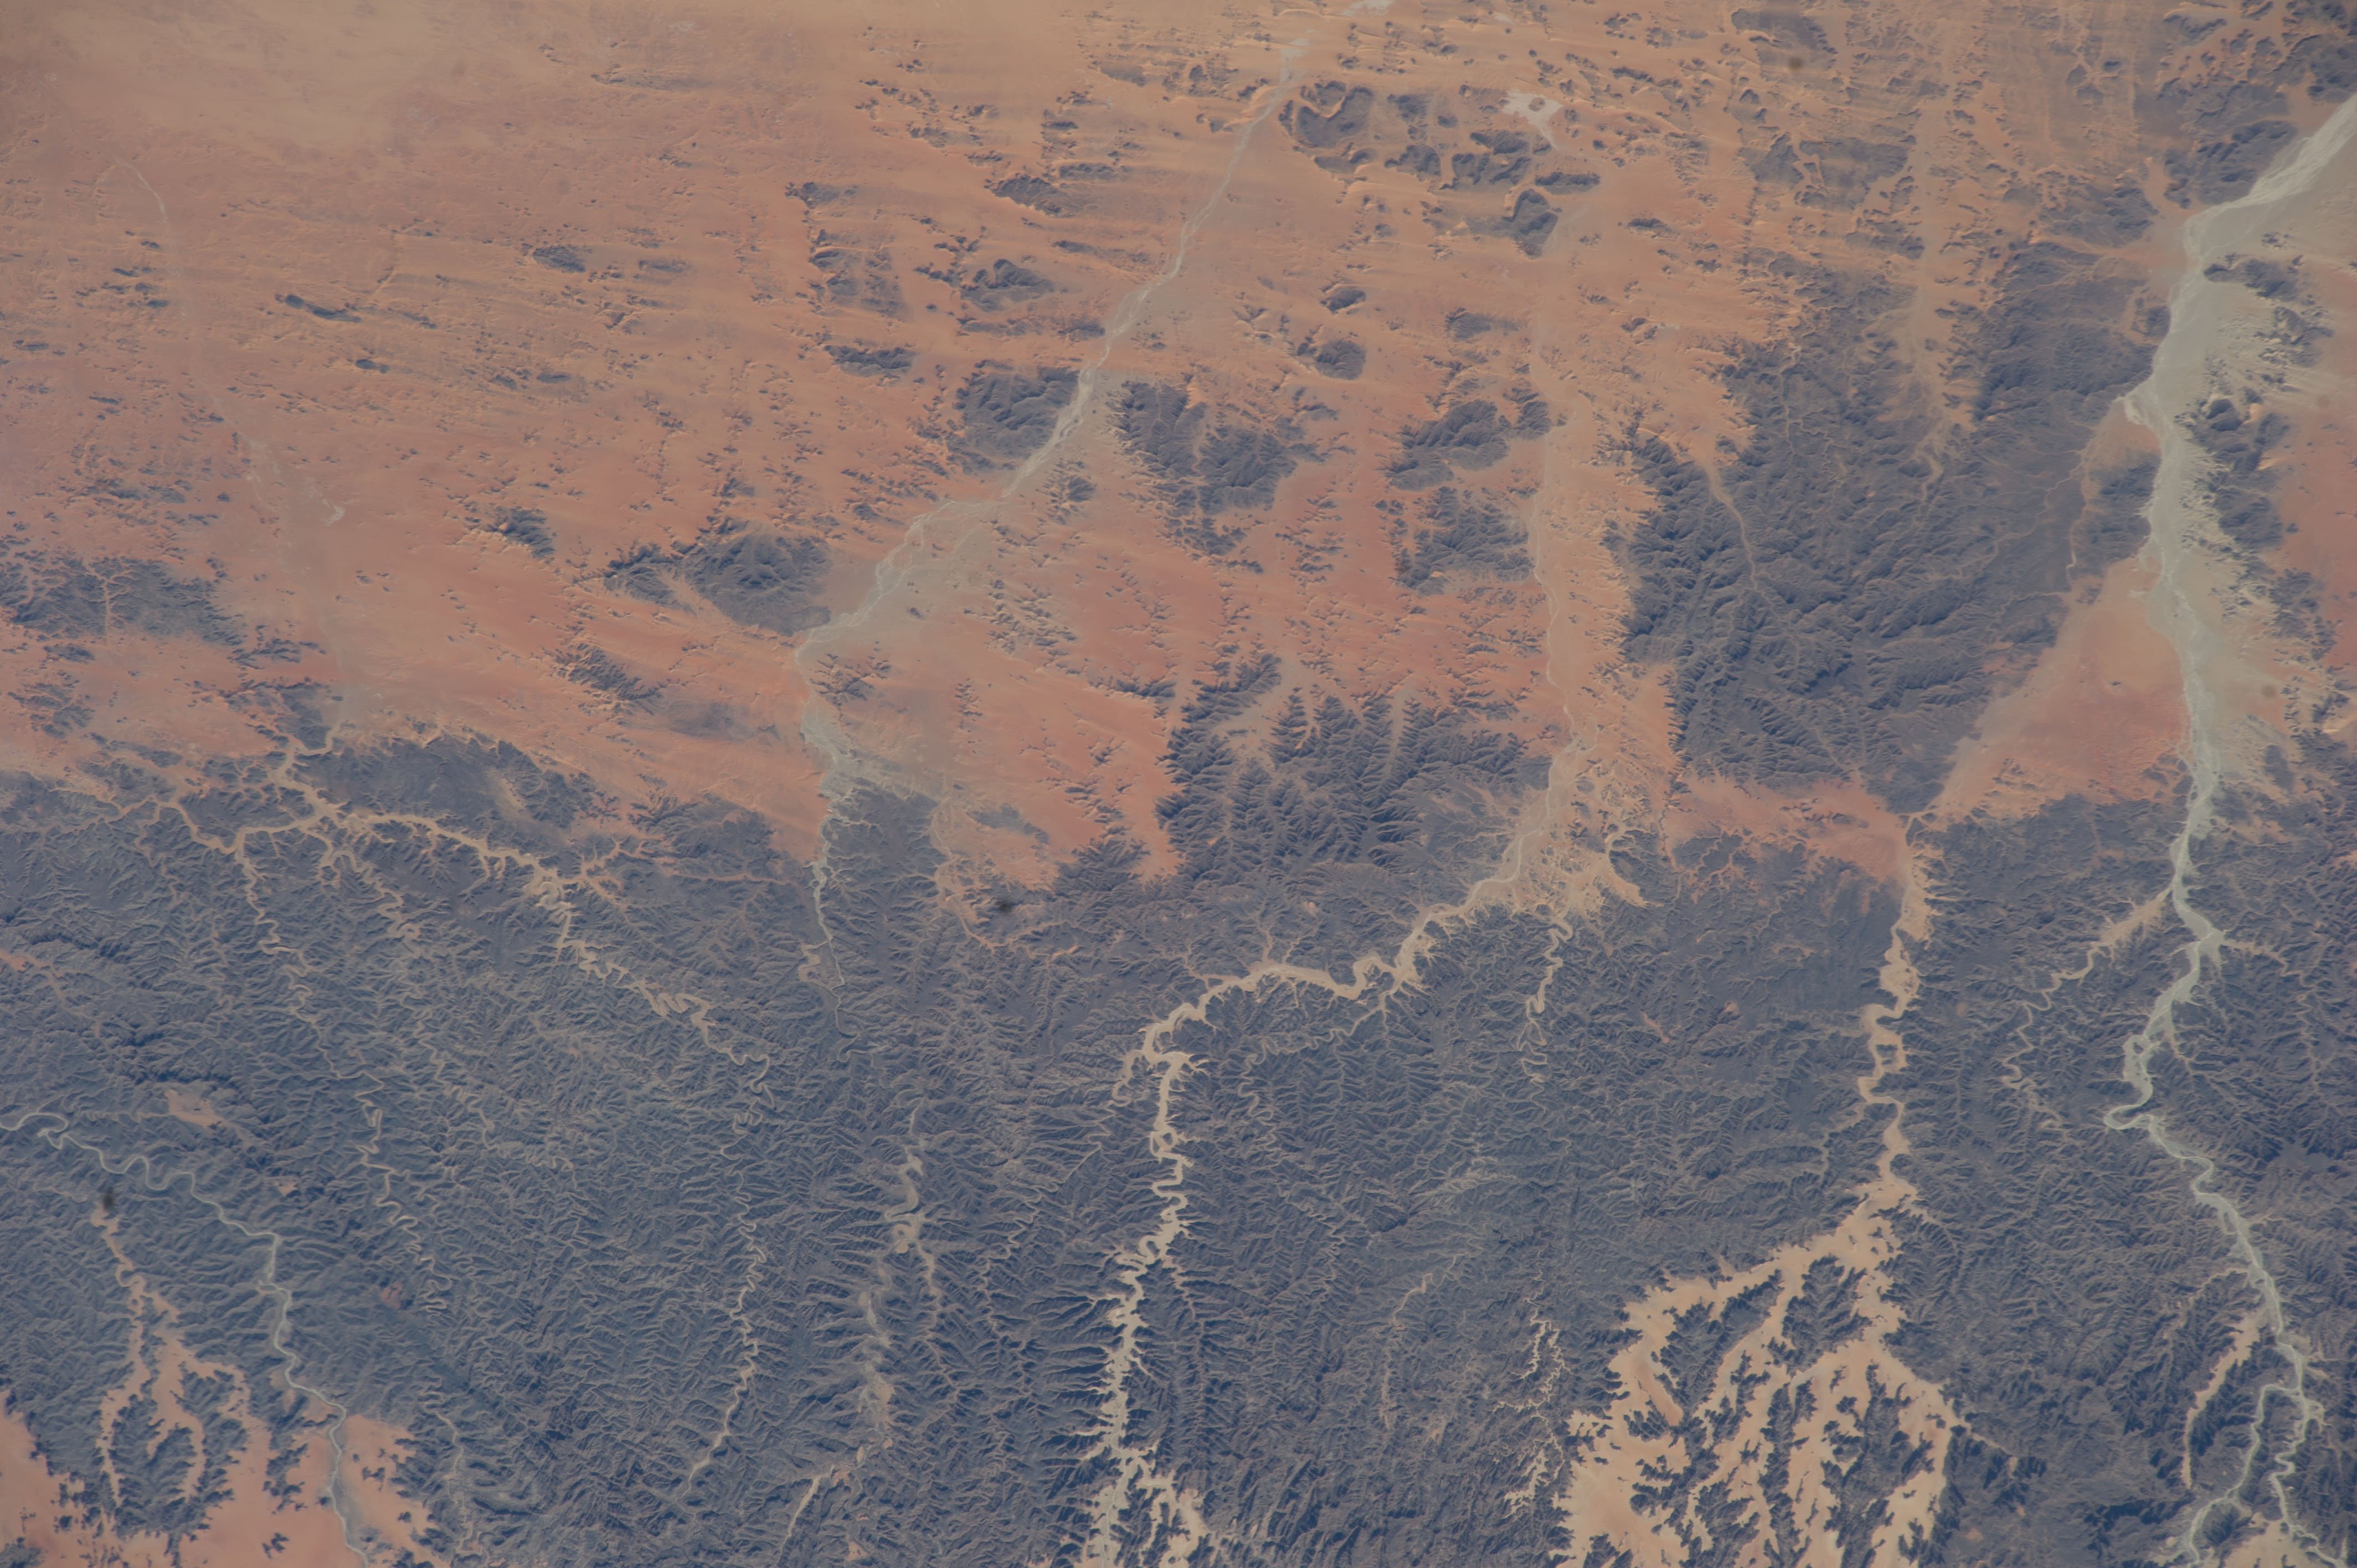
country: CHAD
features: BORKOU, DESERT, DRY RIVER, CONEYS, TIBESTI MOUNTAINS
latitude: 20.6
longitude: 19.3
